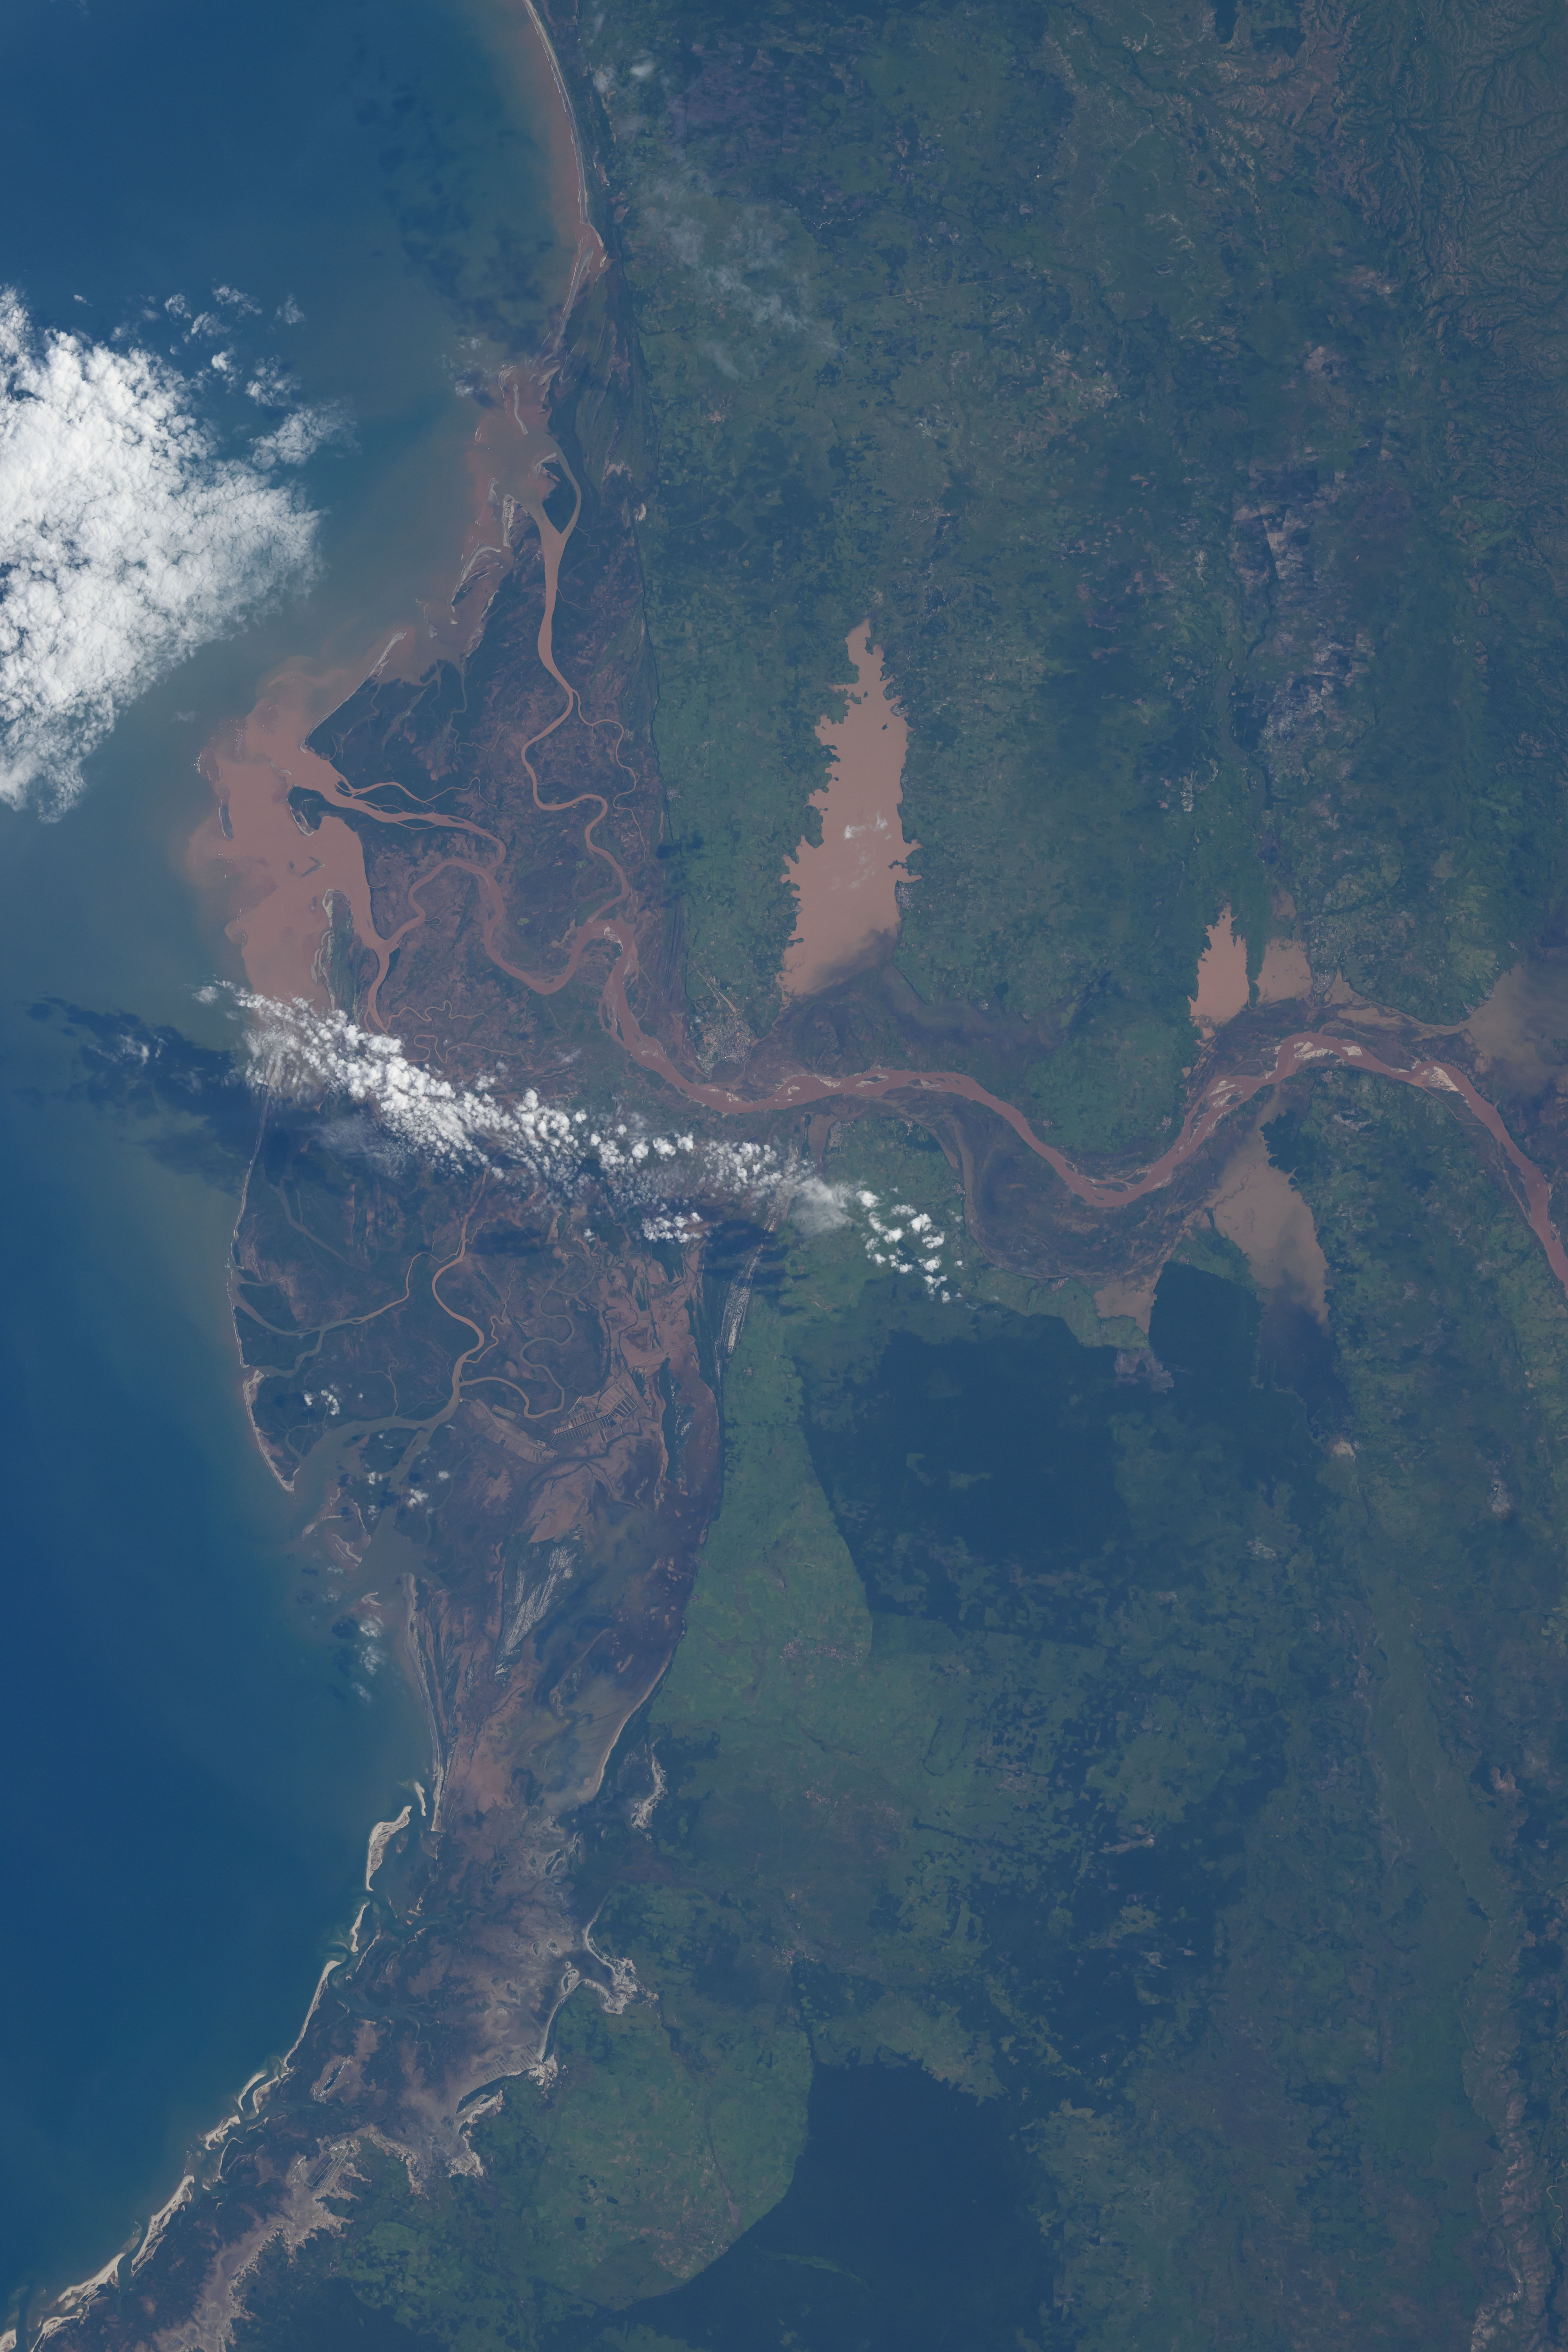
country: MADAGASCAR
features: FLOODING, BELO TSIRIBIHINA, MANIA RIVER
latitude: -19.7
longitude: 45.0
